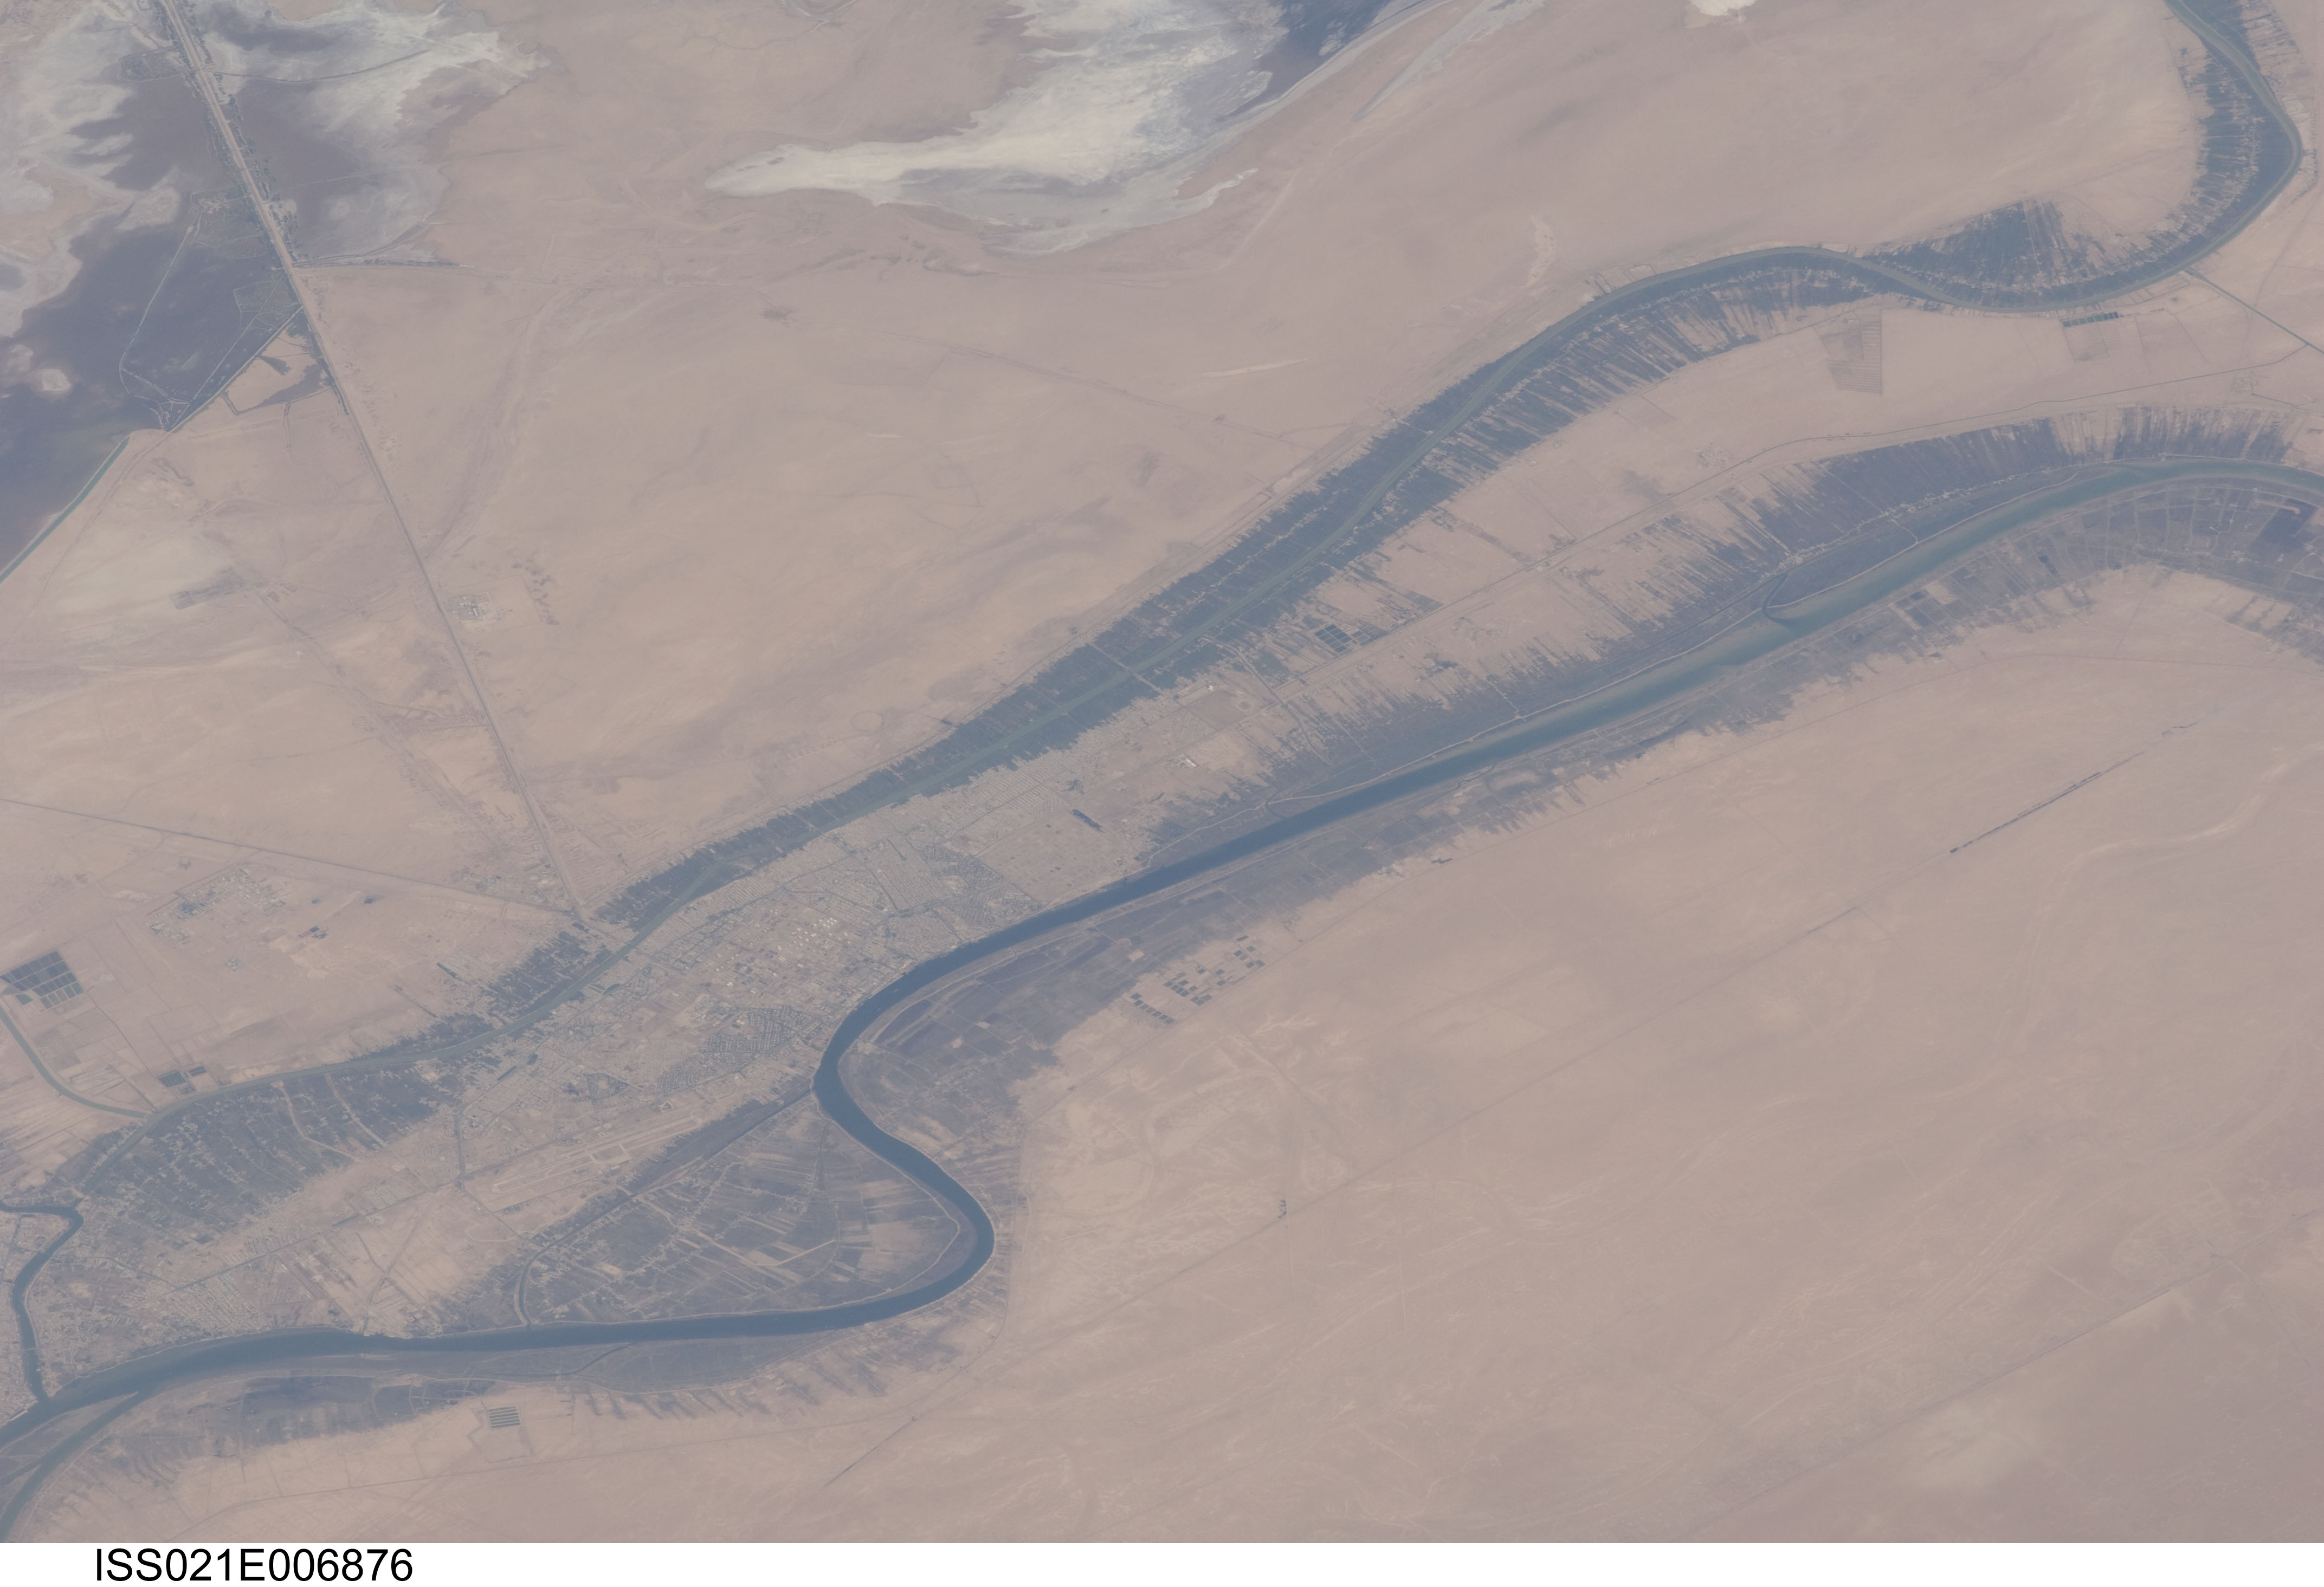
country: IRAN
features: ARVAND ROUD,BAHMANSHIR RIVER,ABADAN INTERNATIONAL AIRPORT (OIAA),MINUSHAHR,MINOO ISLAND,ABADAN,SHATT AL-ARAB,AL SEEBA
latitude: 30.3
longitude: 48.3
